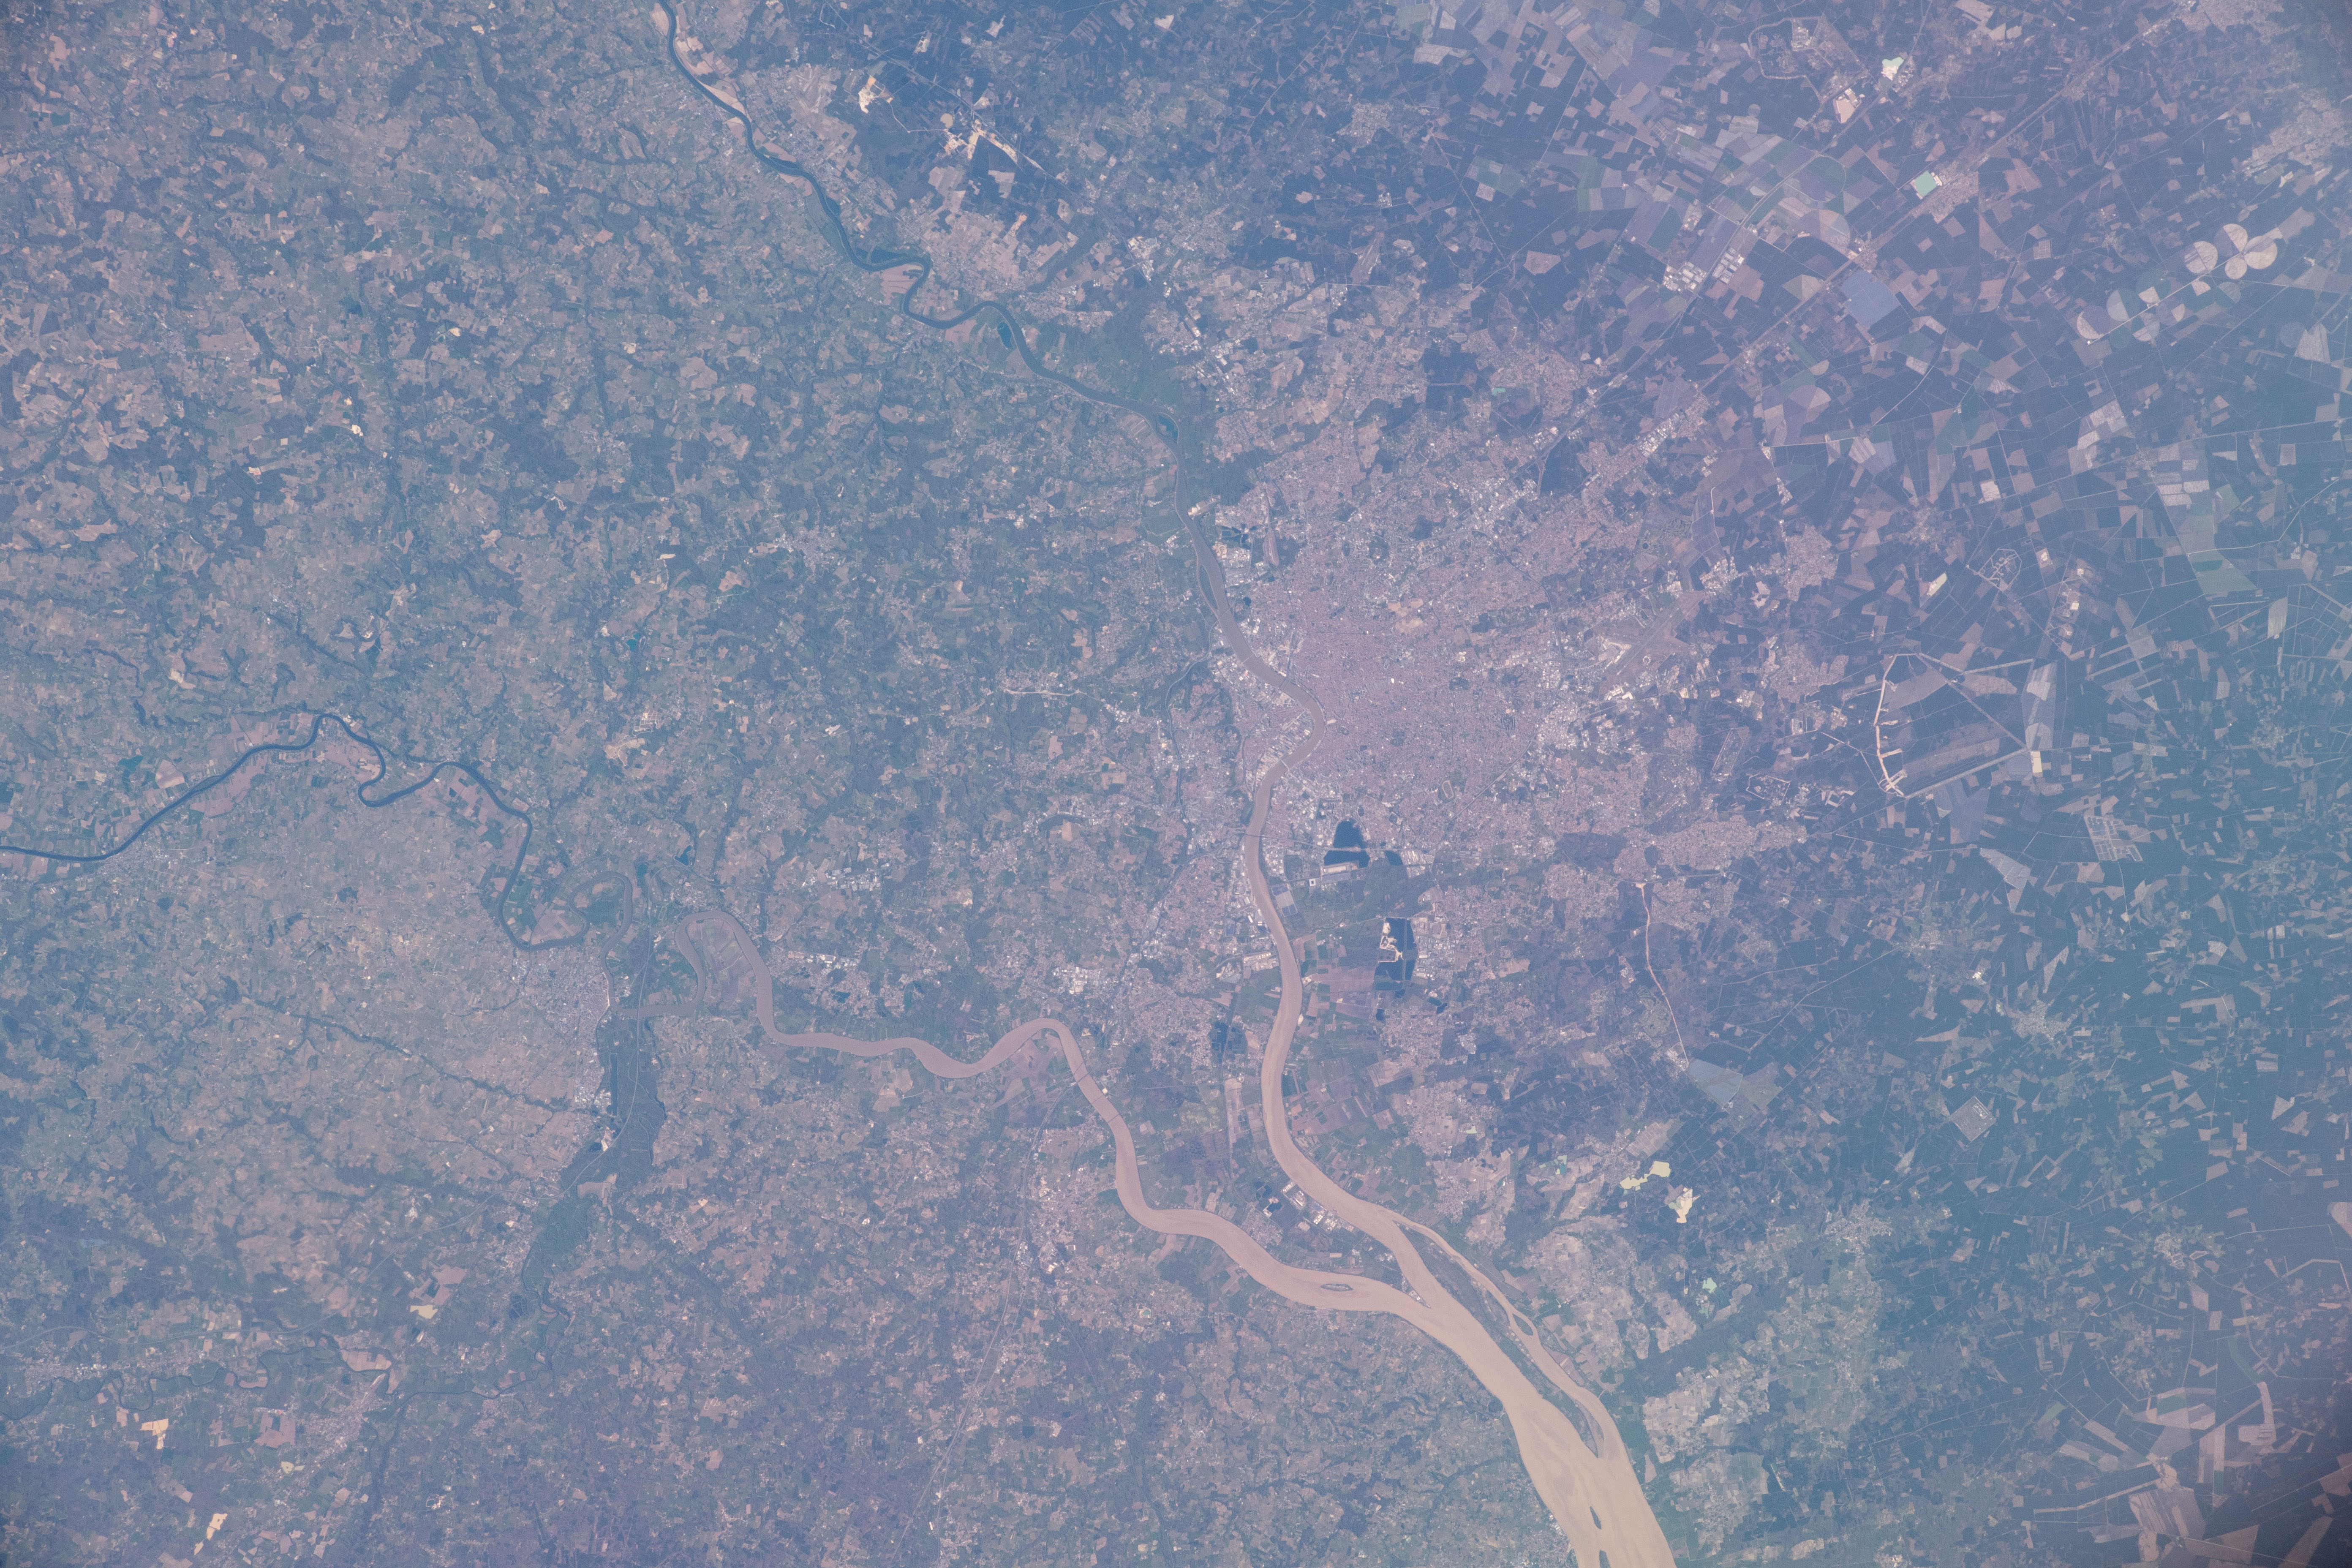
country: FRANCE
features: ARCACHON BAY, GIRONDA ESTUARY
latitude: 44.8
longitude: -0.4
